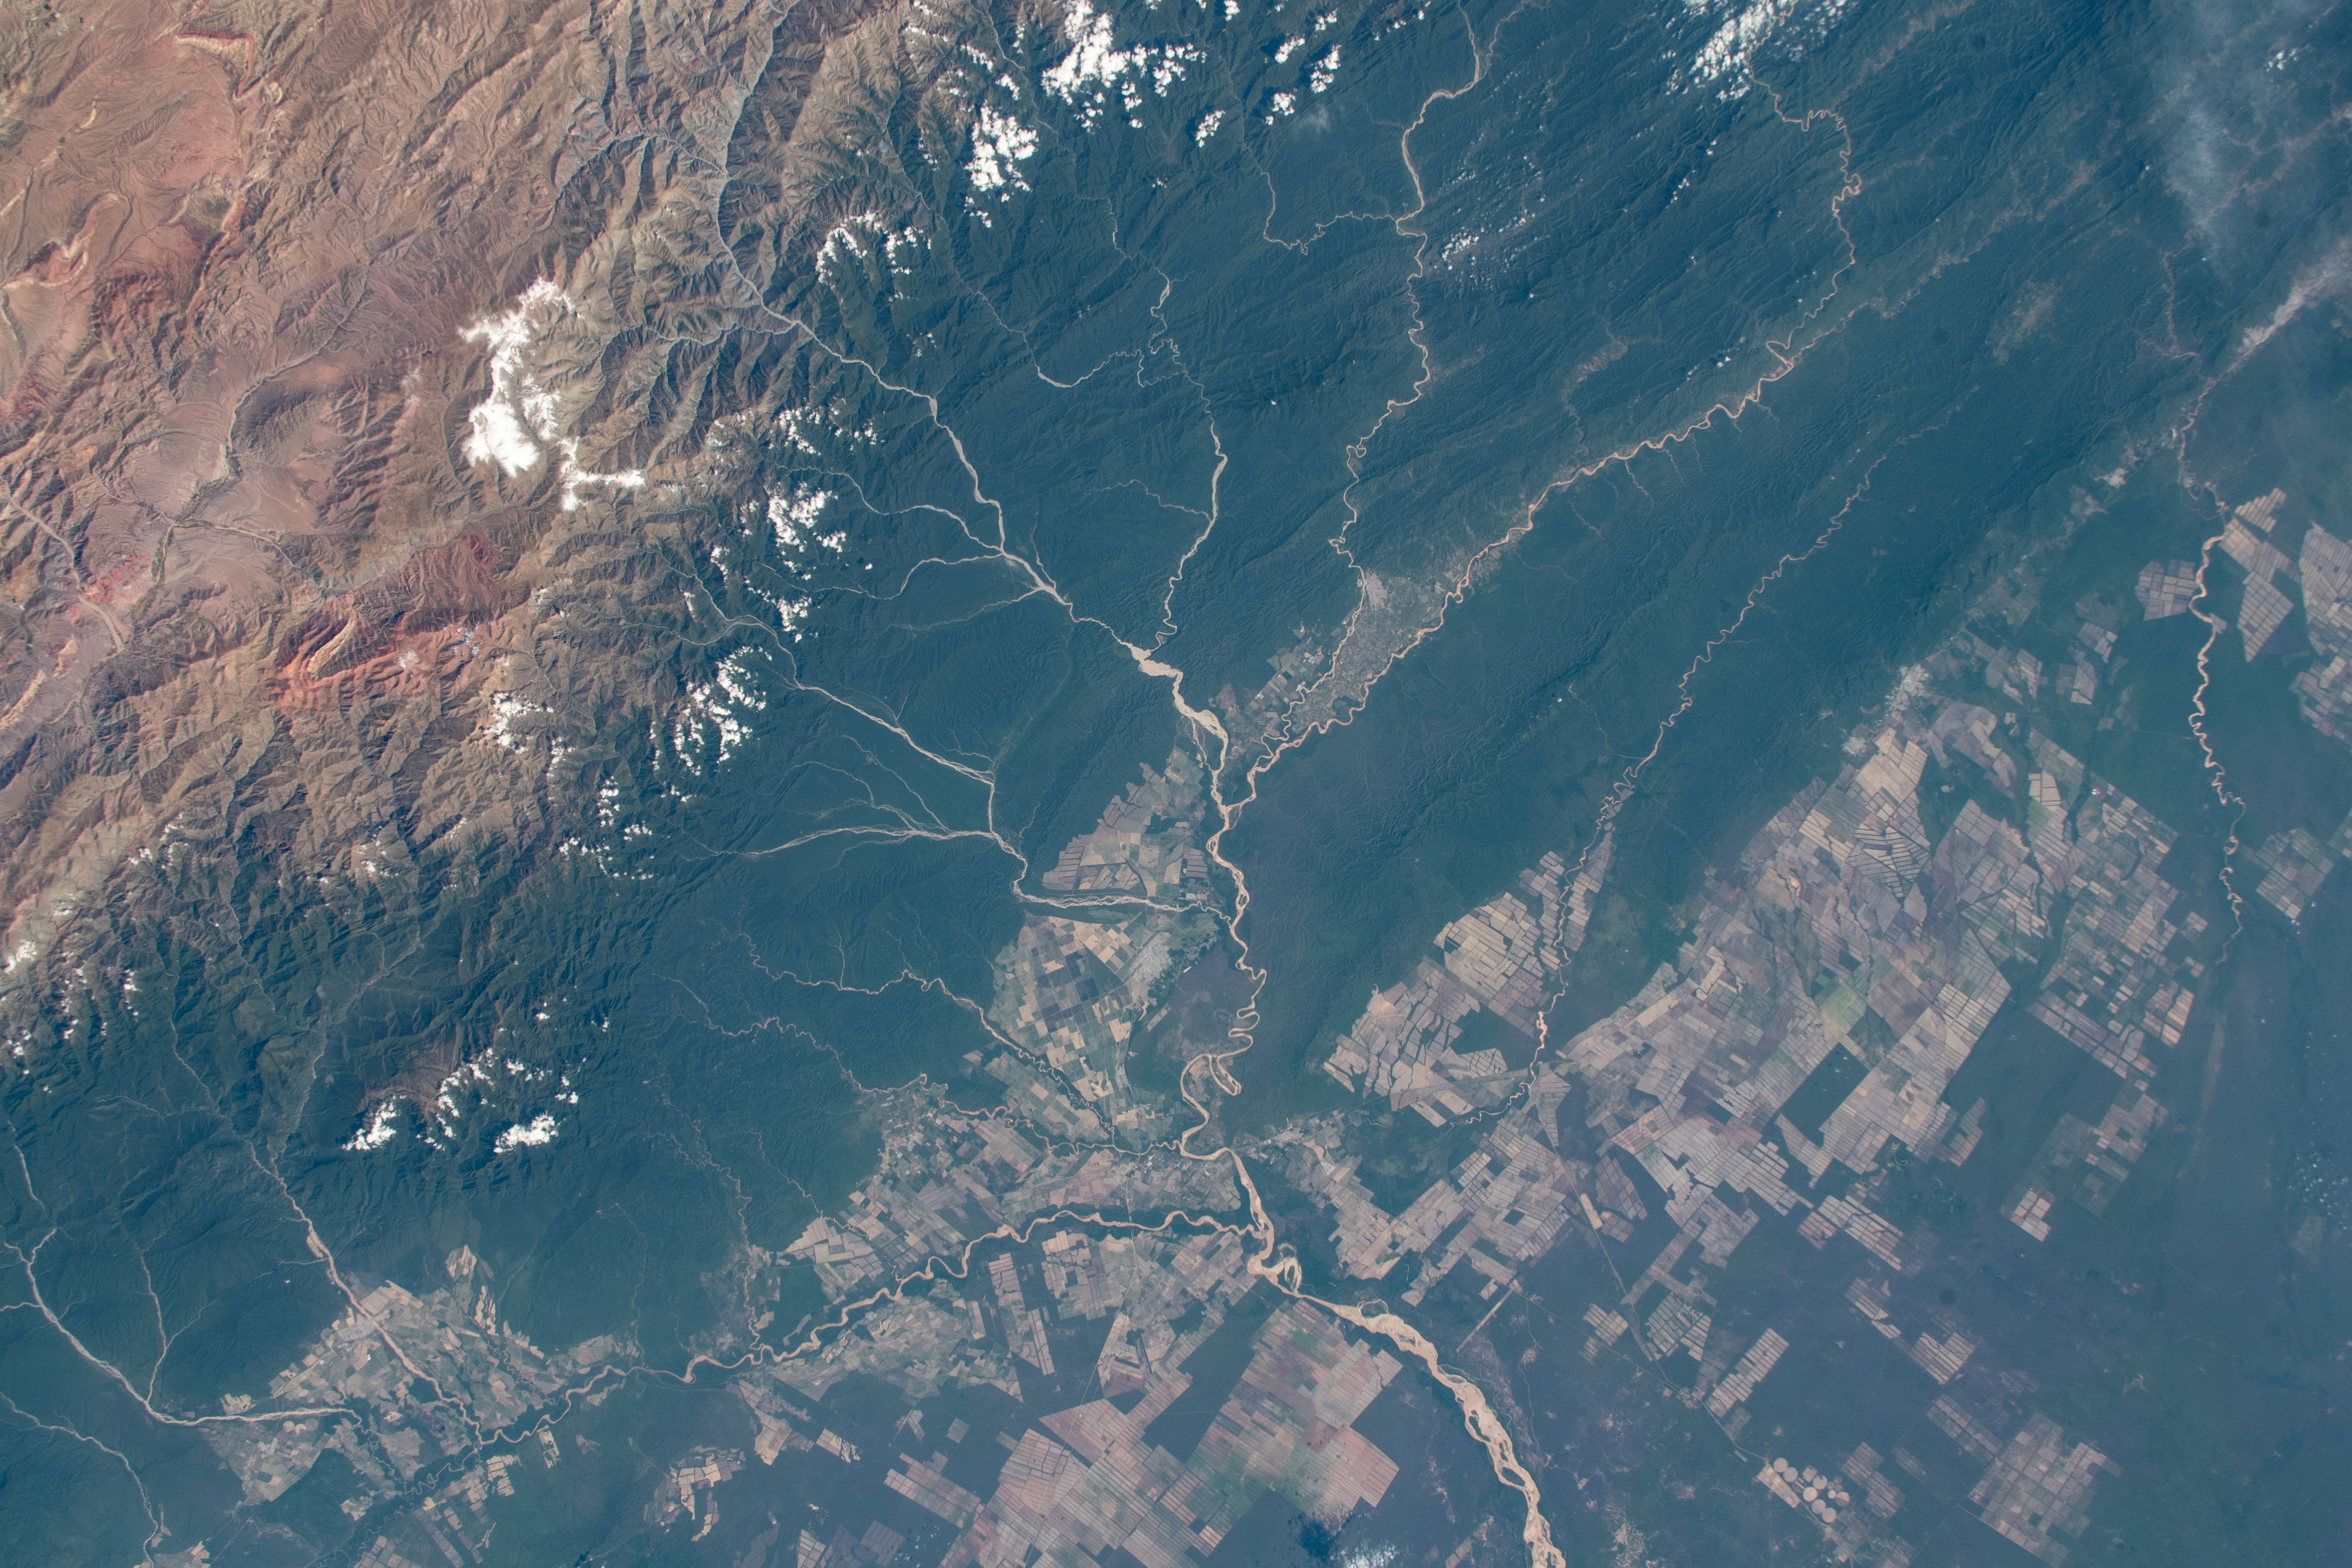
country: ARGENTINA
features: ORAN, BLANCO RIVER, AGRICULTURE, ANDES MOUNTAINS
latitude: -23.0
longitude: -64.5
